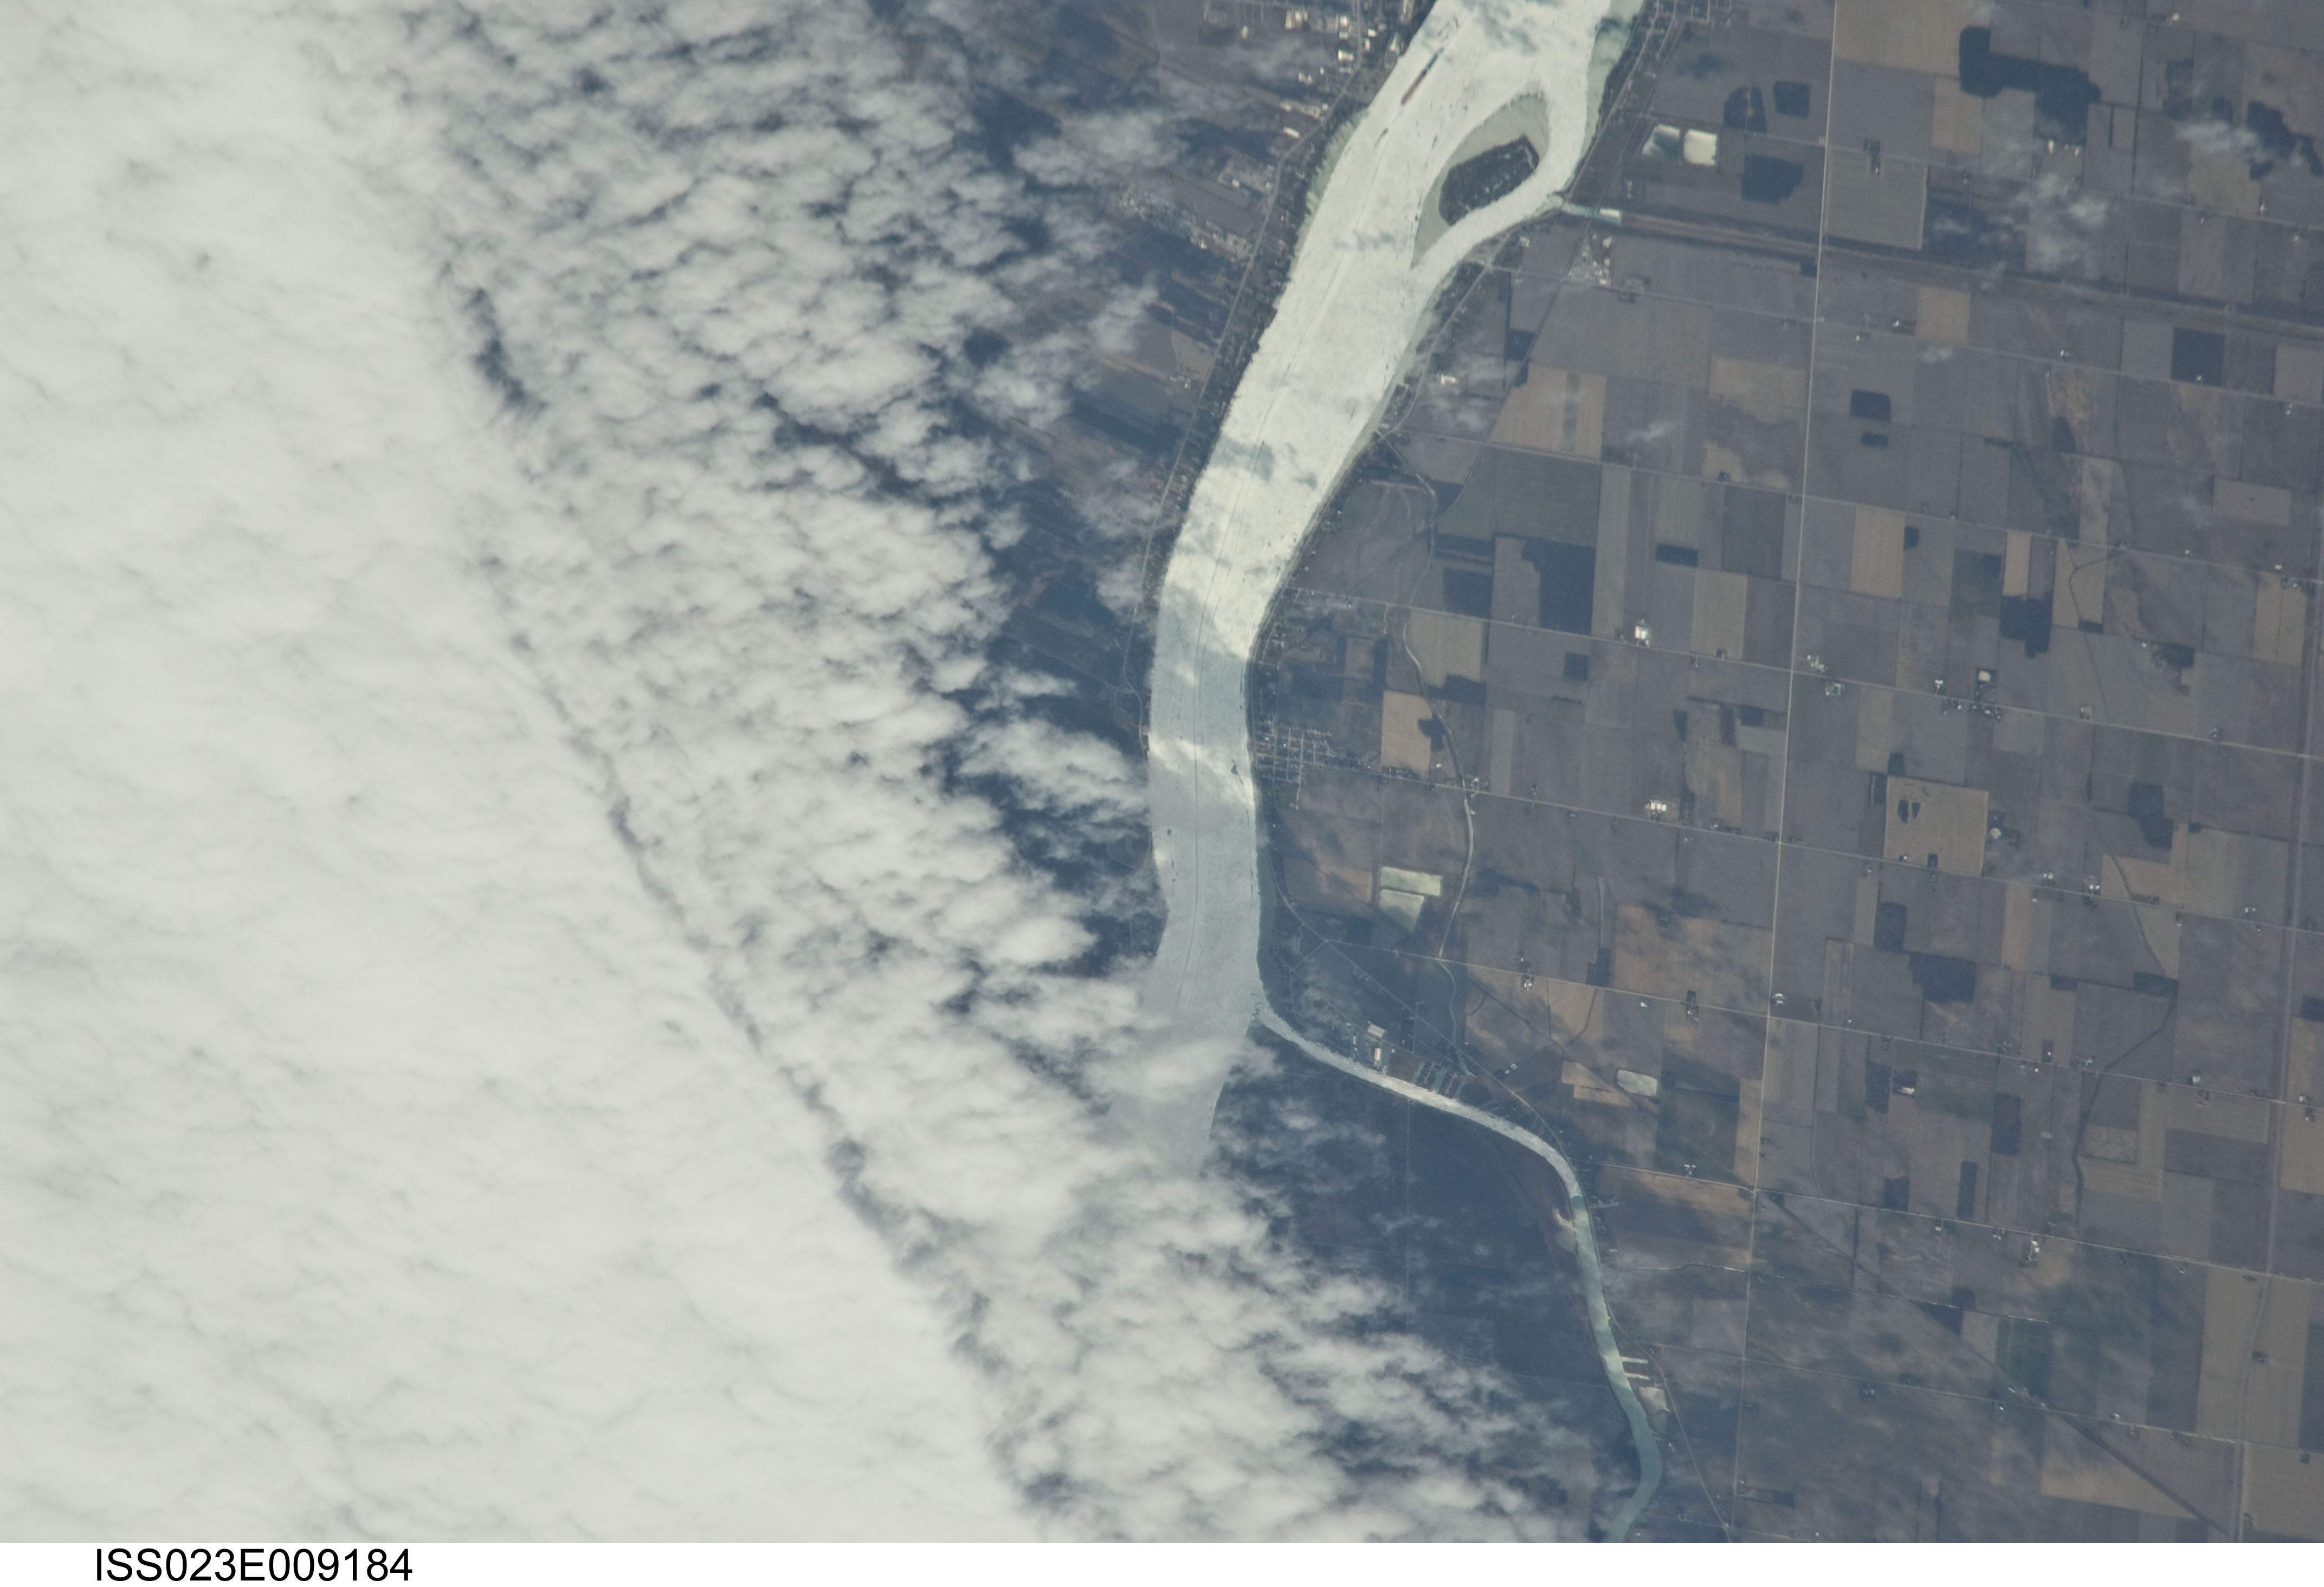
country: CANADA-O
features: SAINT CLAIR RIVER
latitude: 42.6
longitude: -82.5
